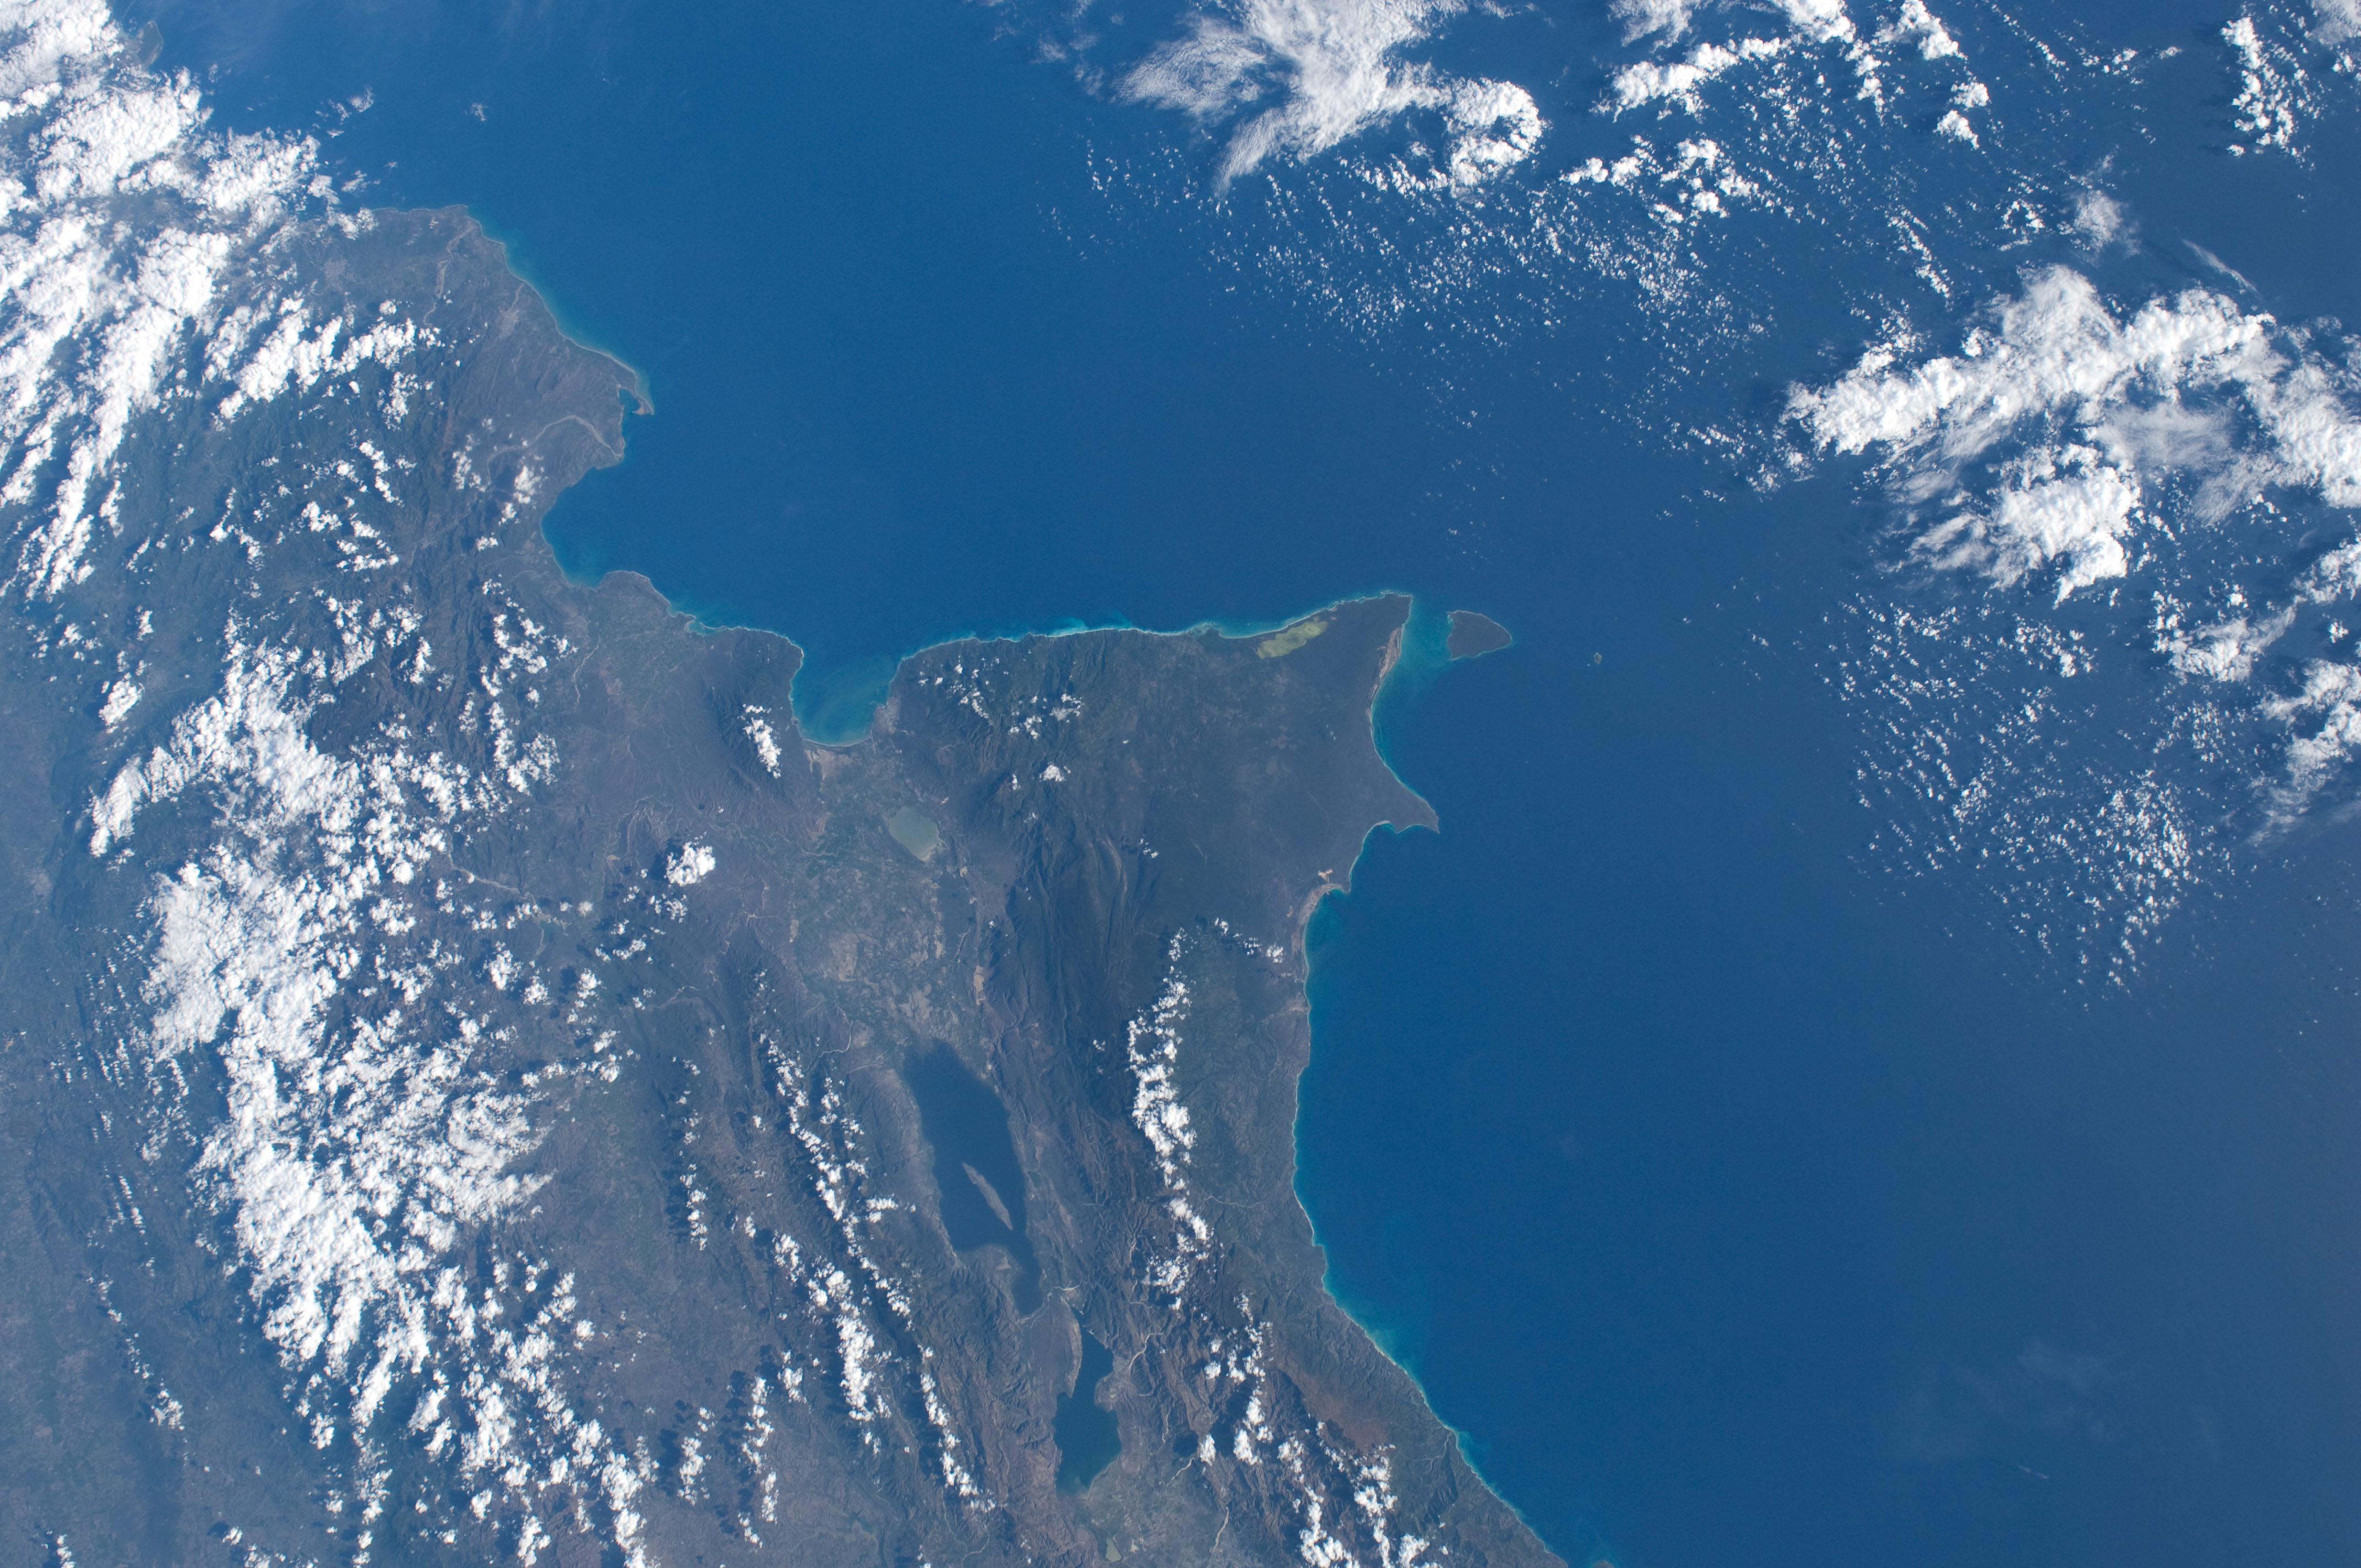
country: DOMINICAN REPUBLIC
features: CARIBBEAN S., L. ENRIQUILLO, L. AZUEI
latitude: 17.5
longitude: -71.5
